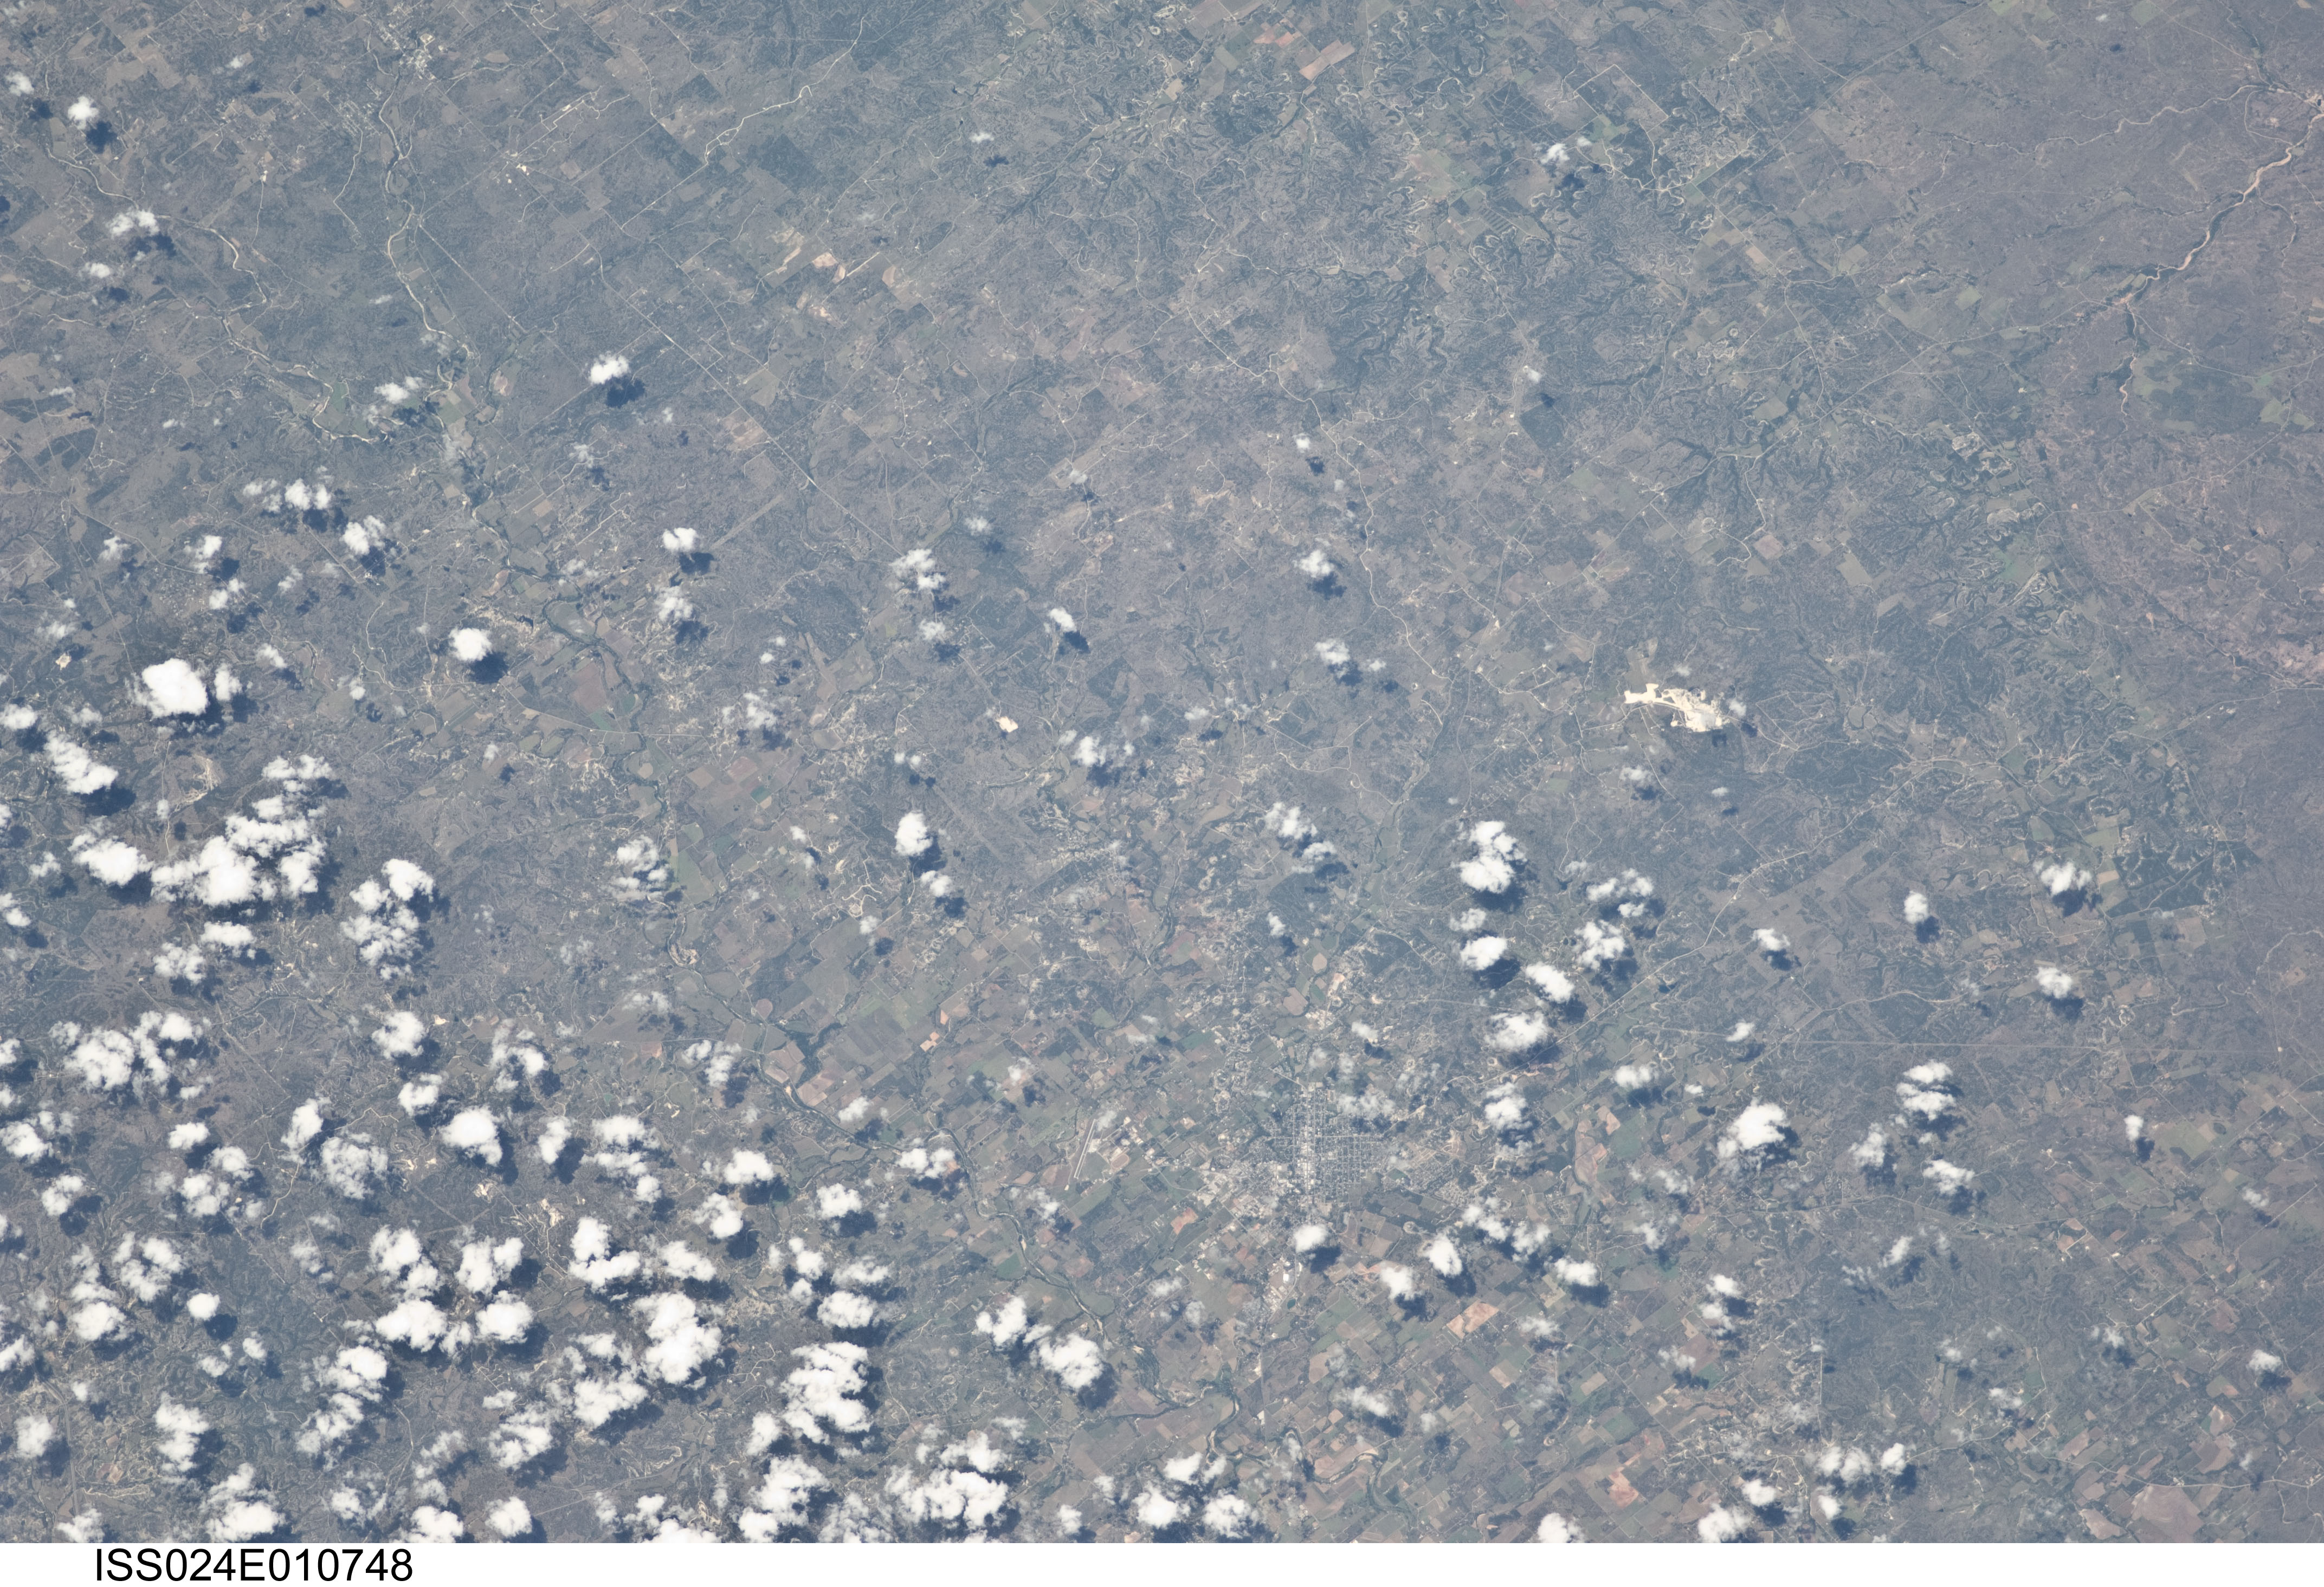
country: USA-TEXAS
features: PEDERNALES R., FREDERICKSBURG, MINE
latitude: 30.3
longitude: -99.0
